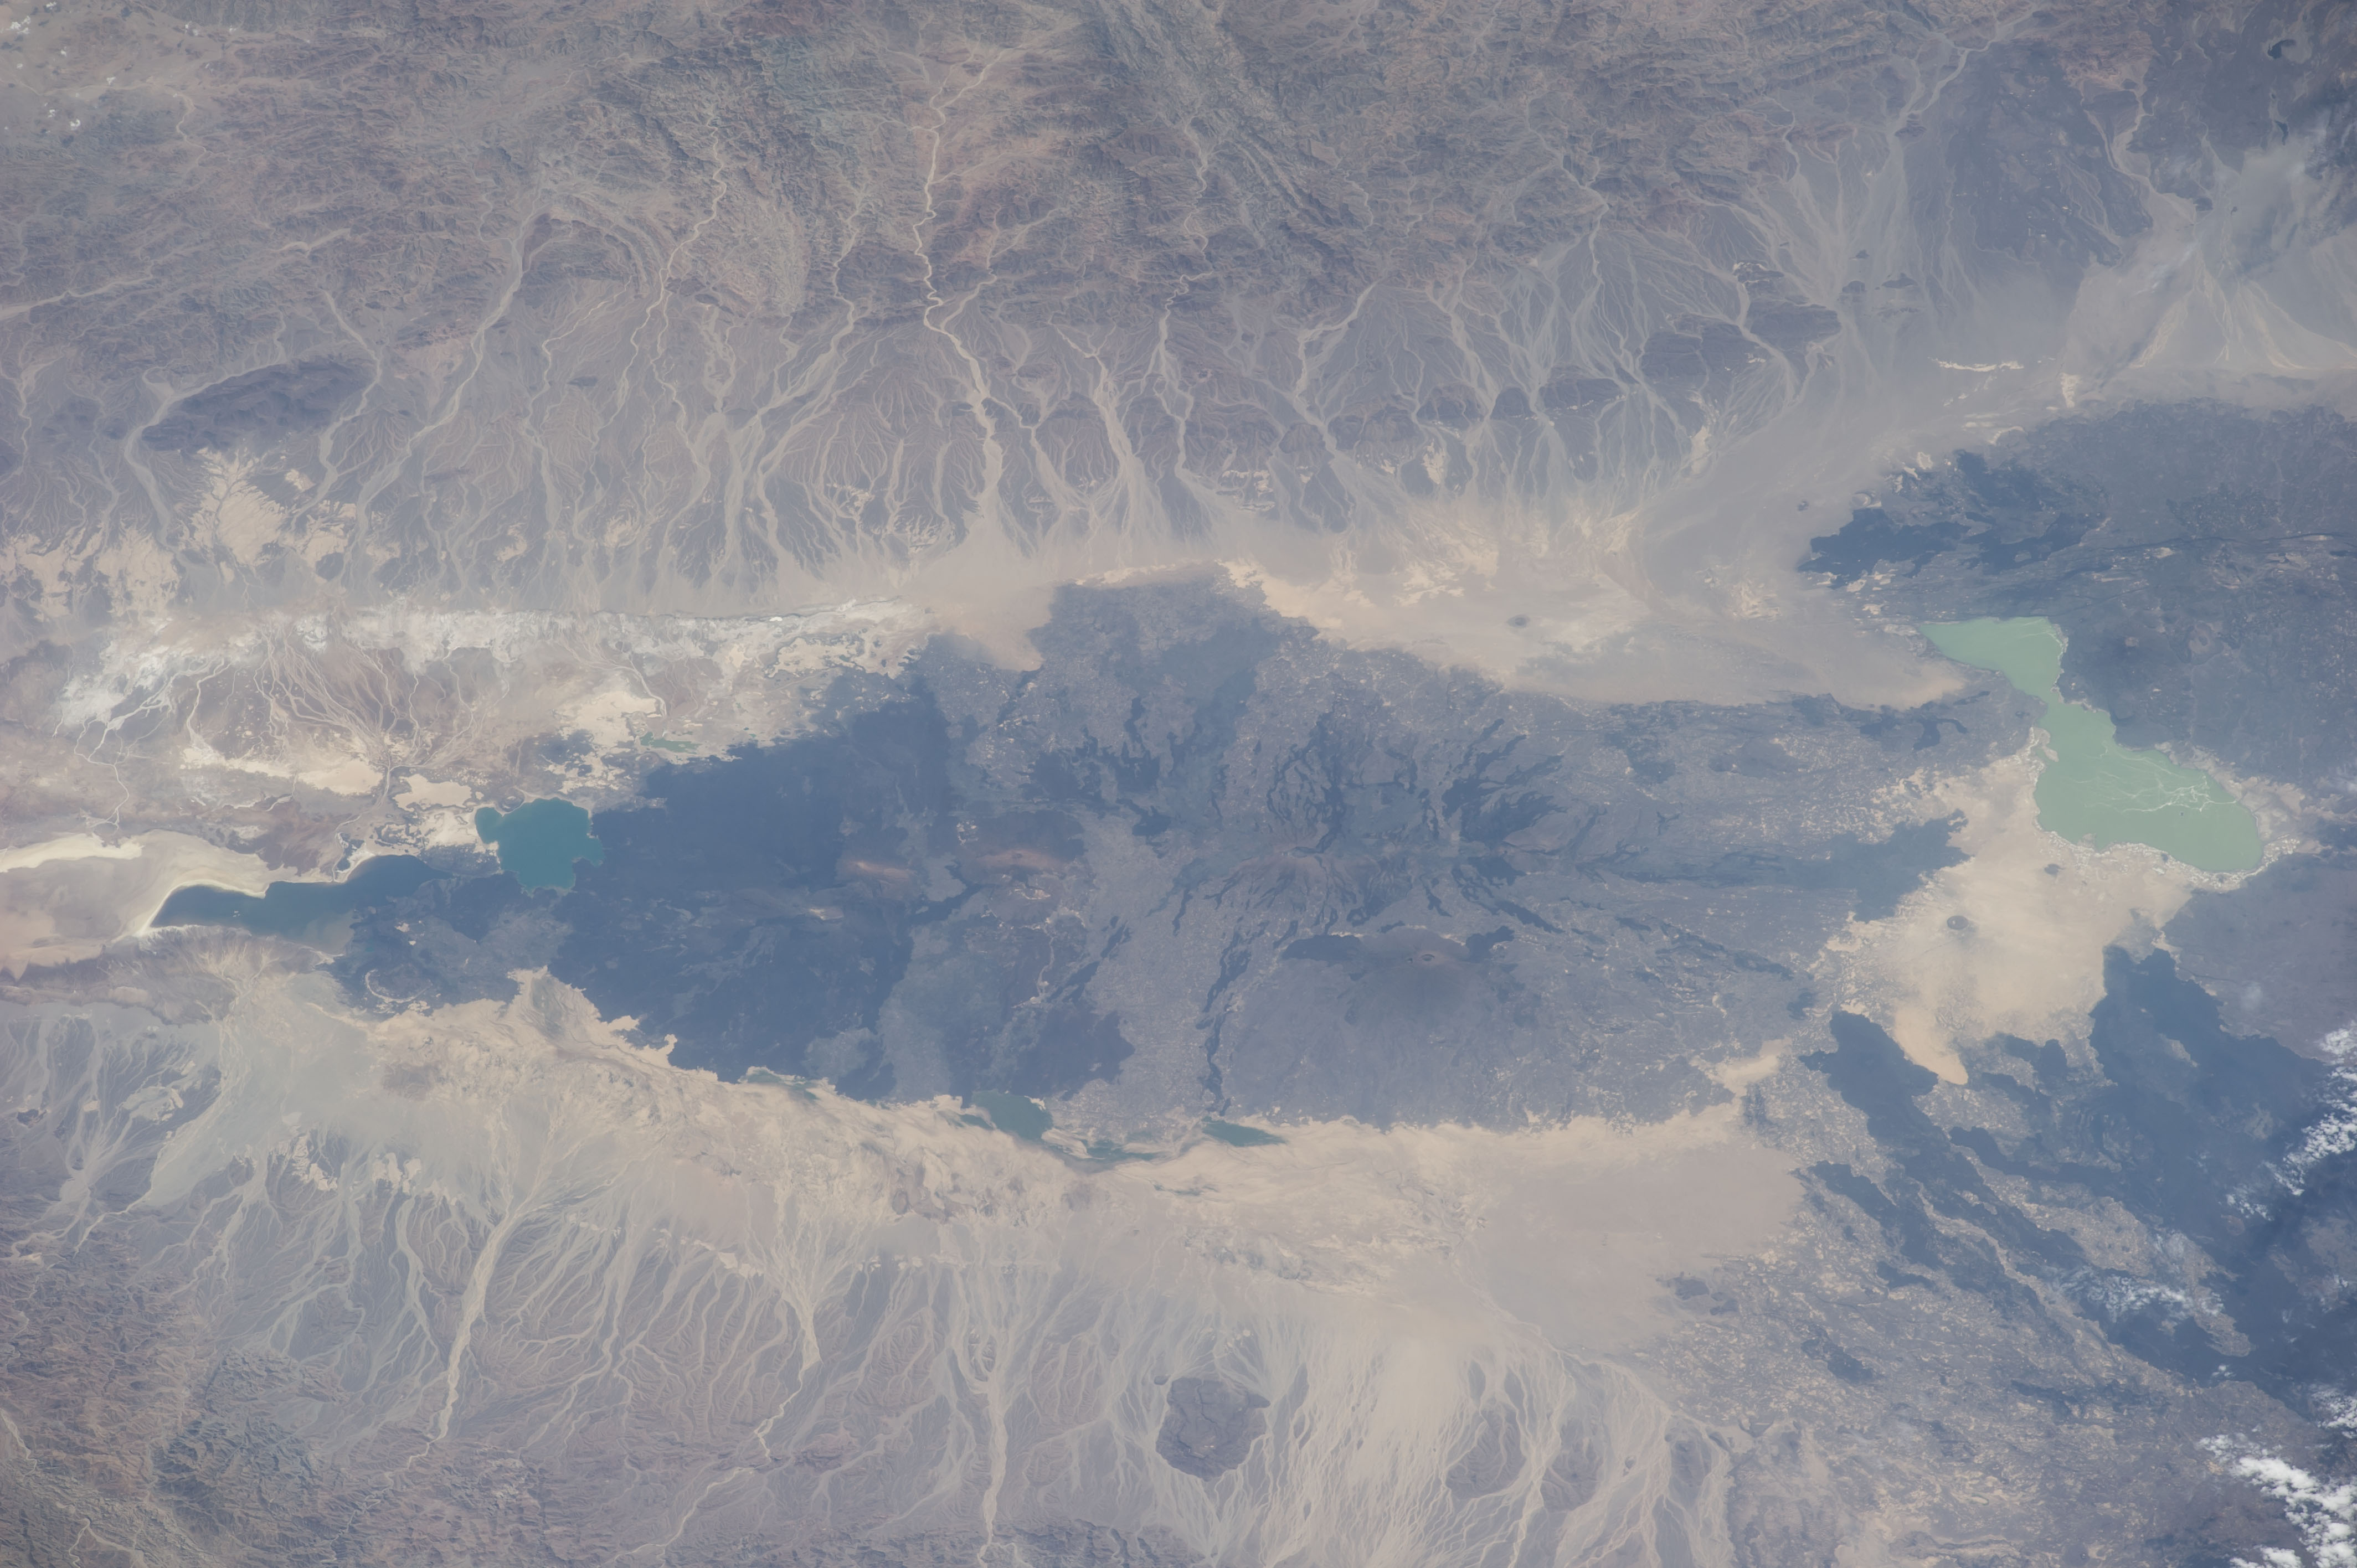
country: ETHIOPIA
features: AFAR REGION ETHIOPIA, ALE BAGU VOL., L. AFRERA, L. ASSALE, DANAKIL DES., EASTERN RIFT V., BORALE ALE VOL., ERTA ALE VOL.
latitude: 13.7
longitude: 40.7
